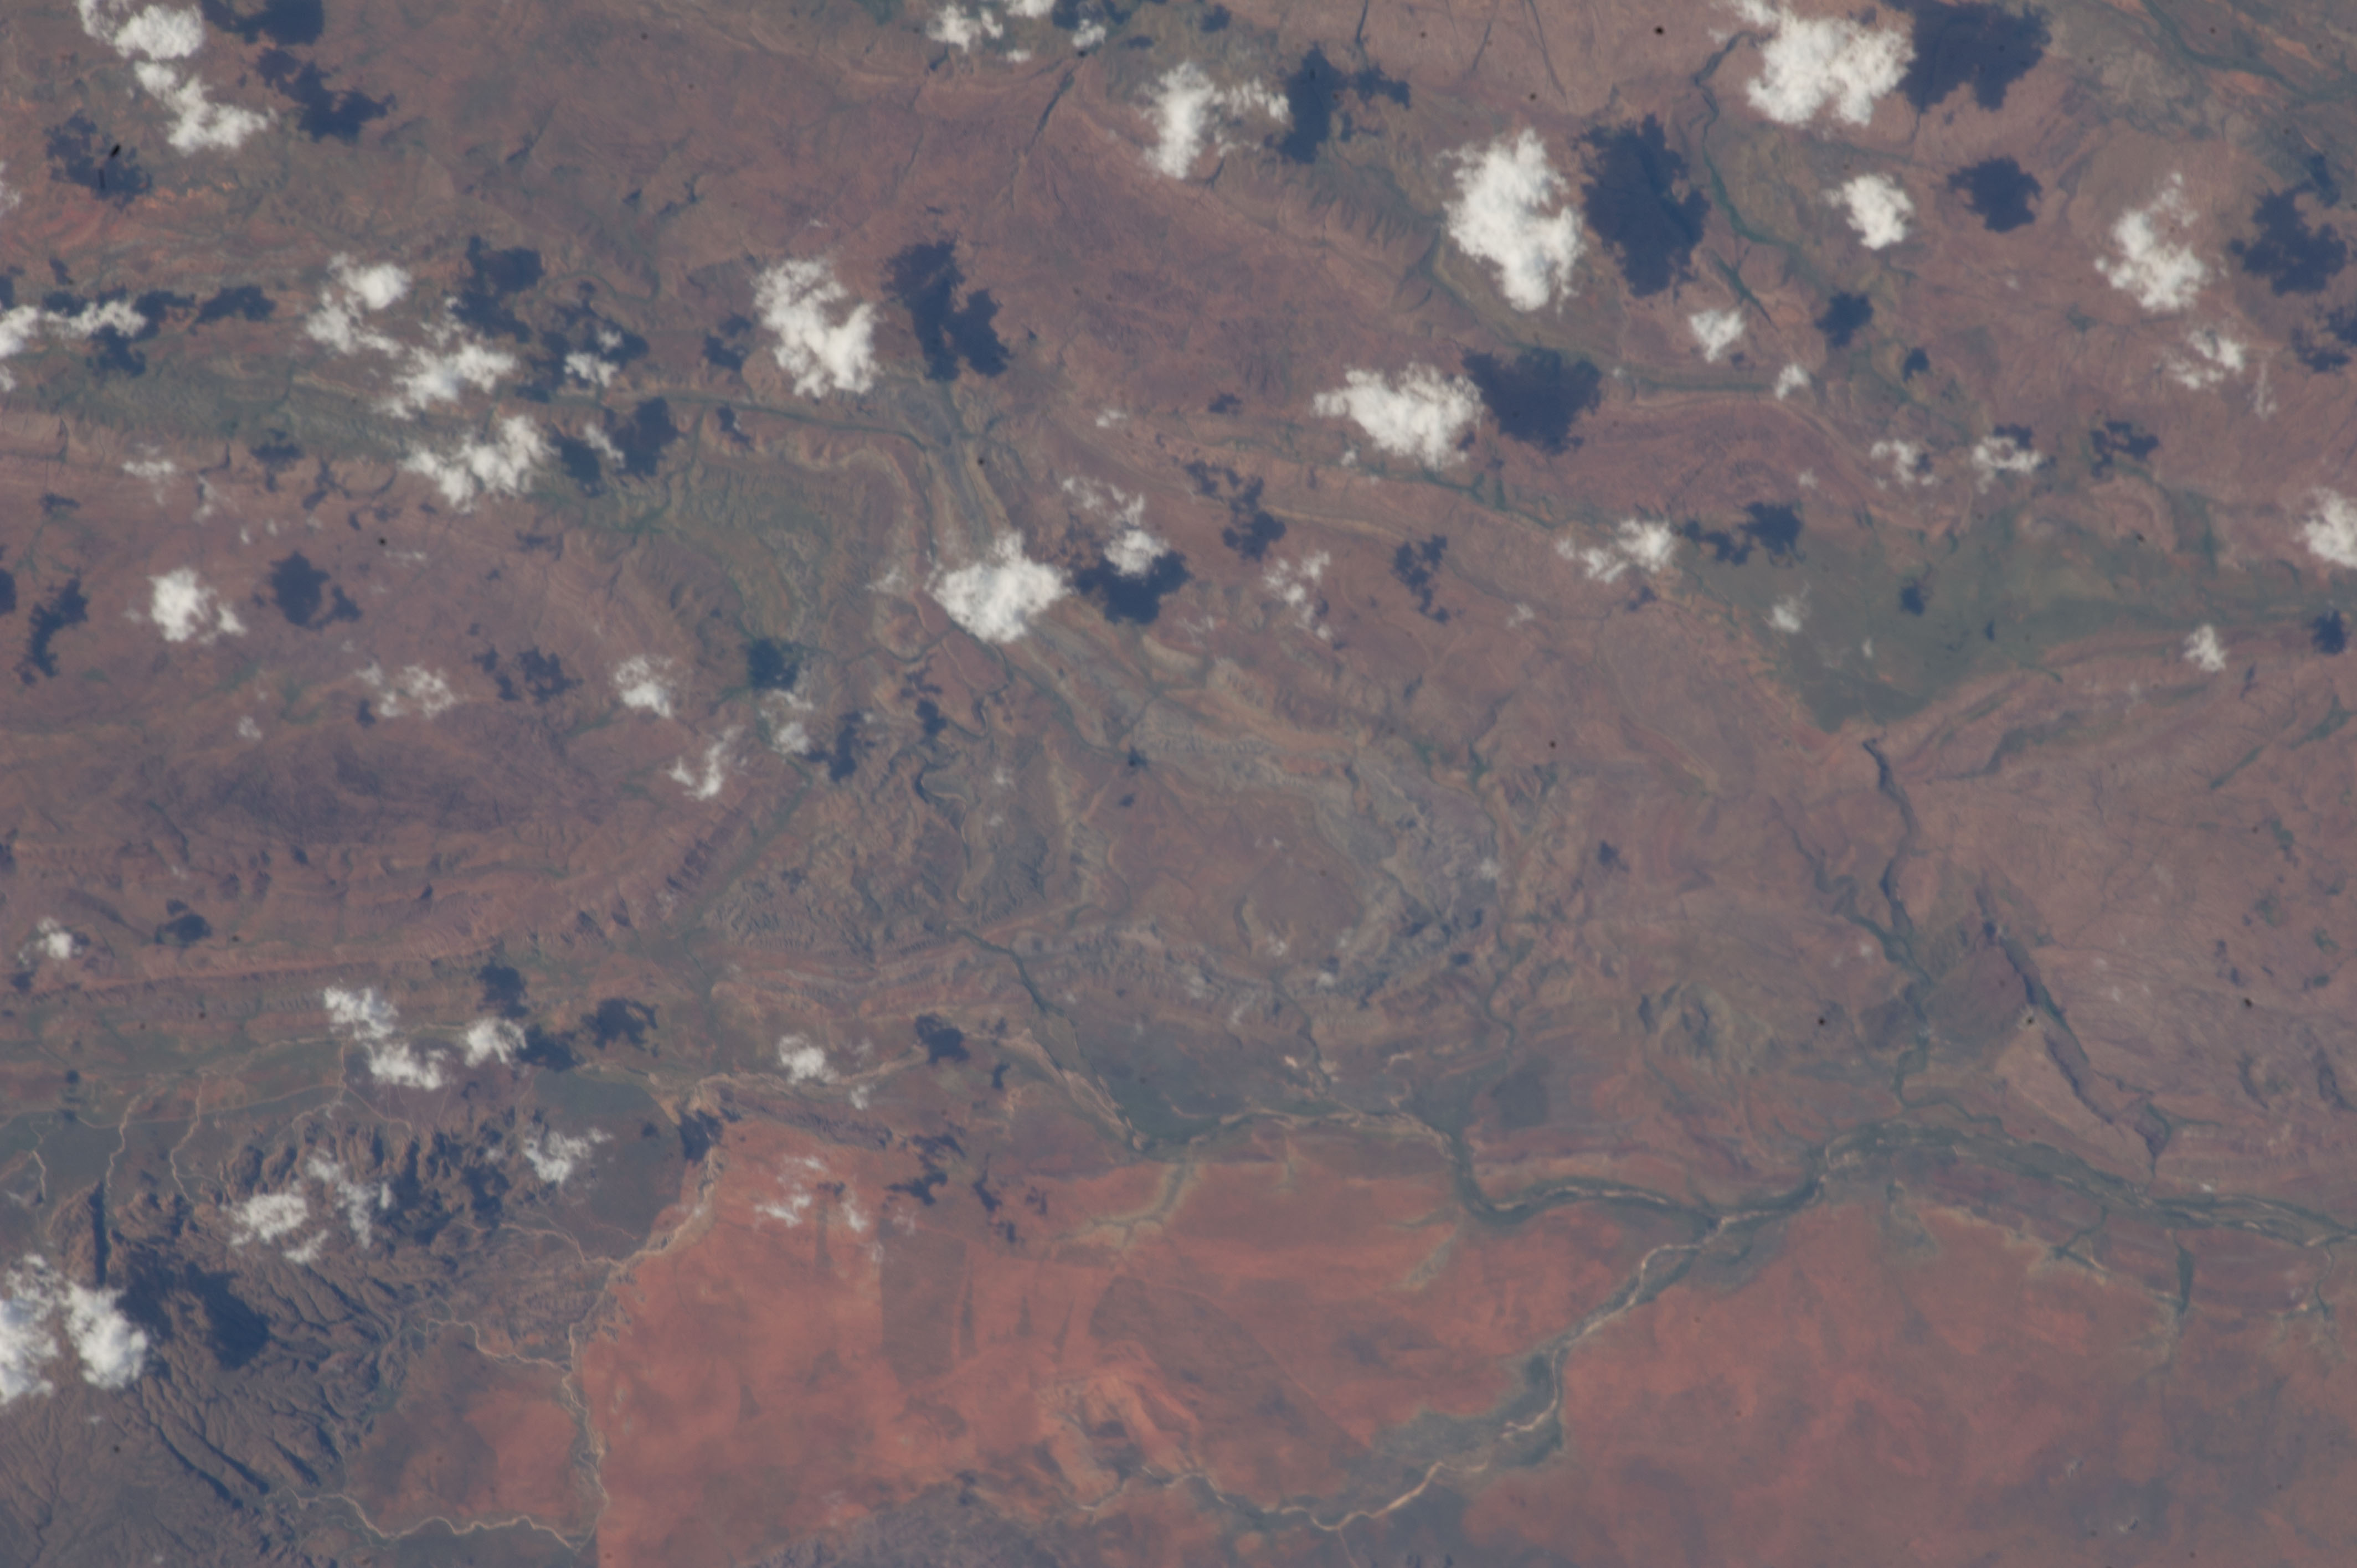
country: AUSTRALIA-WA
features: OSMOND CREEK DRAIN., DISSECTED PLATEAU, RAVINES
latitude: -17.0
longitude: 128.5
